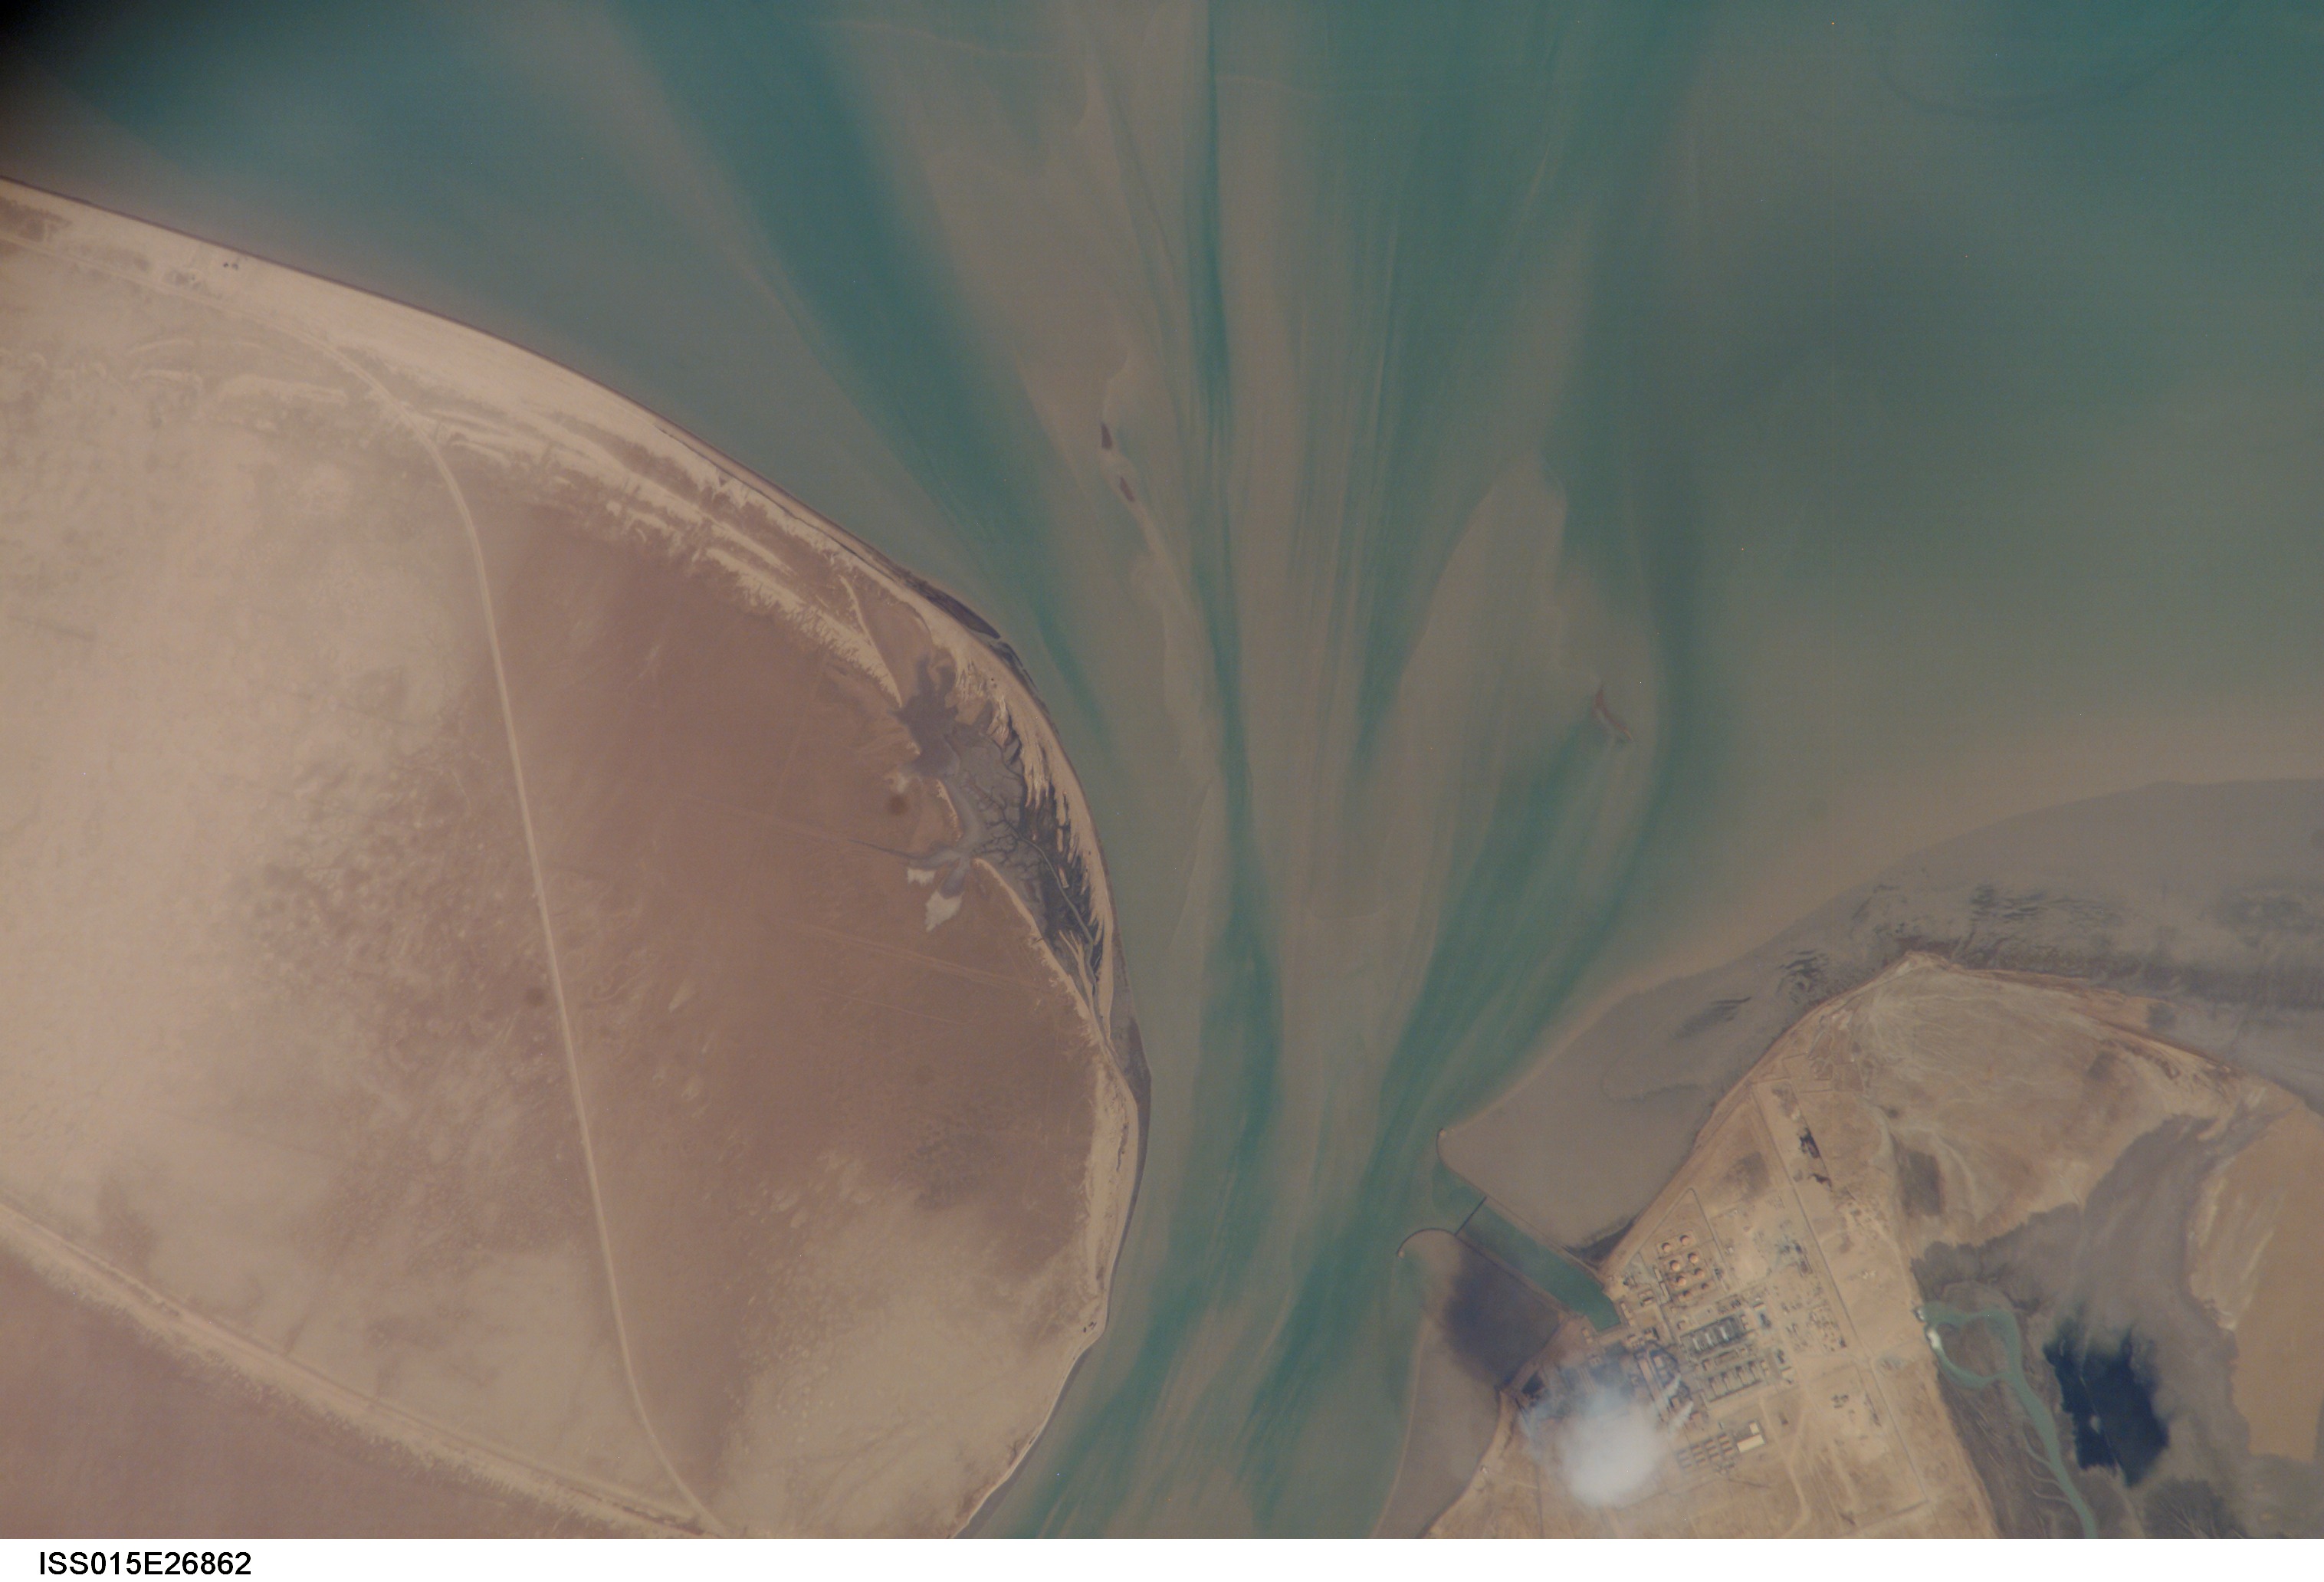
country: KUWAIT
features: SABIYAH CHAN., SED., BUBIYAN I.
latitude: 29.6
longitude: 48.2
